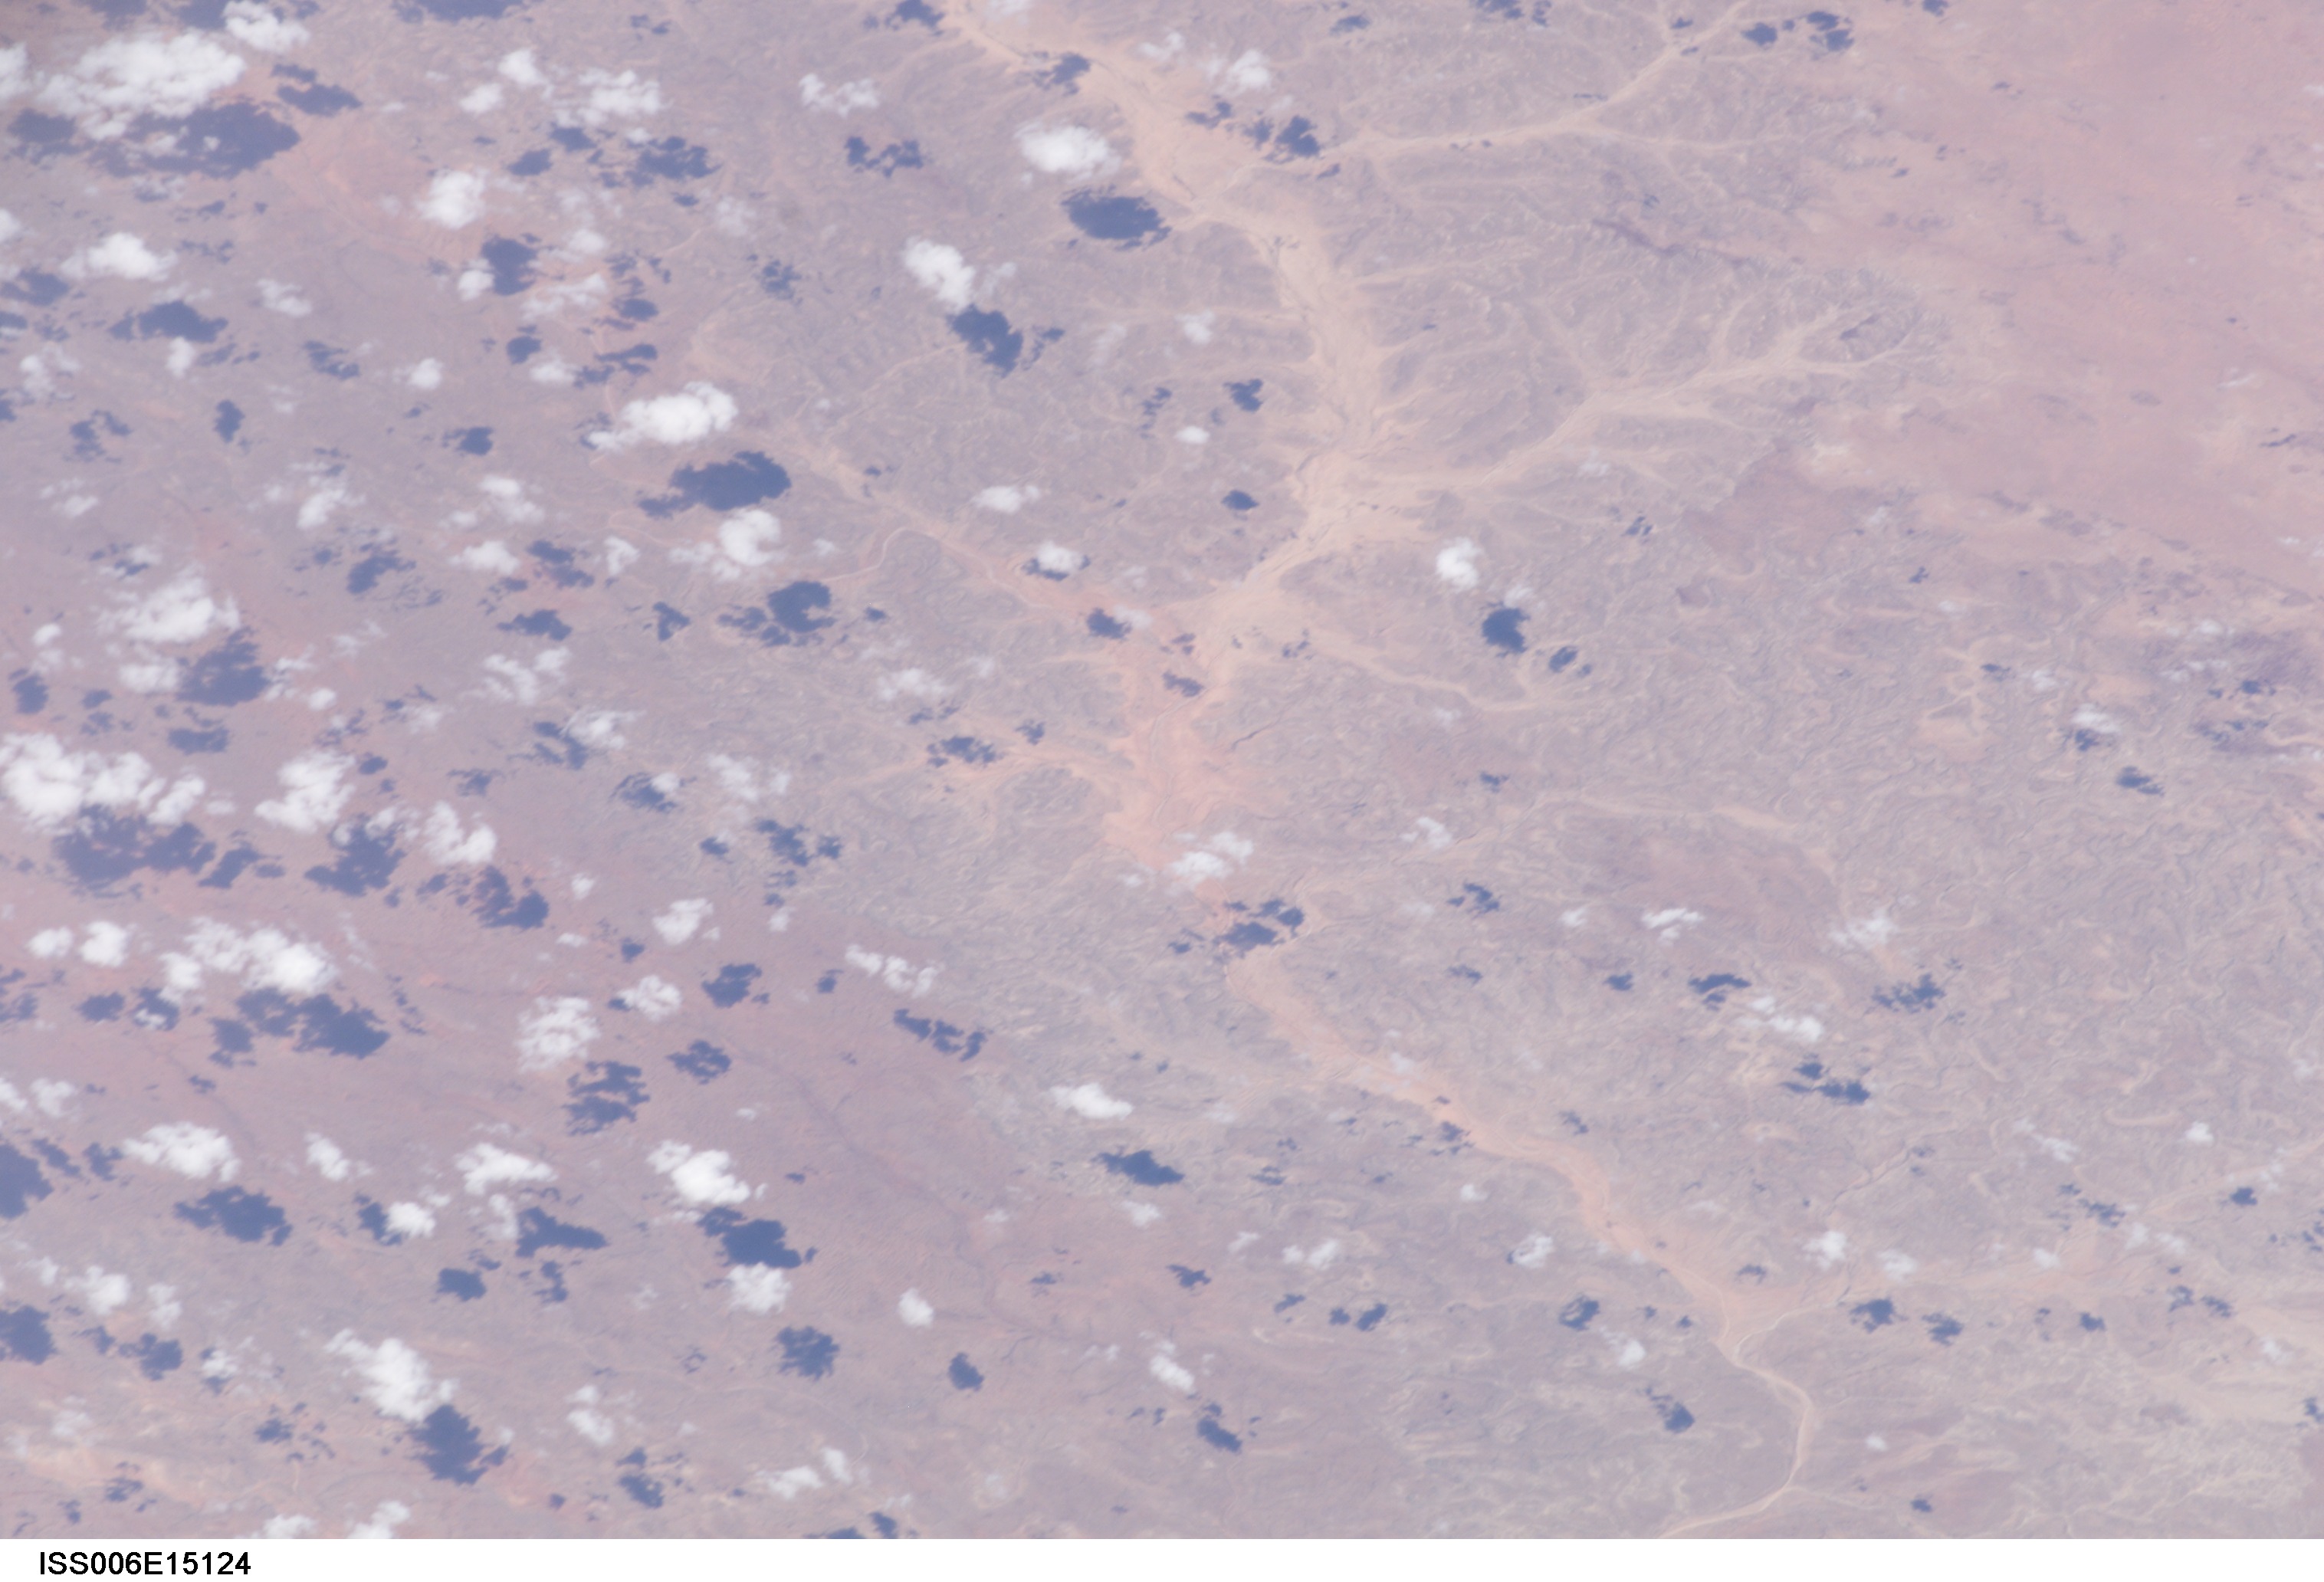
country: SOMALIA
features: WADI NOGAL, UA UEIN HILLS AREA
